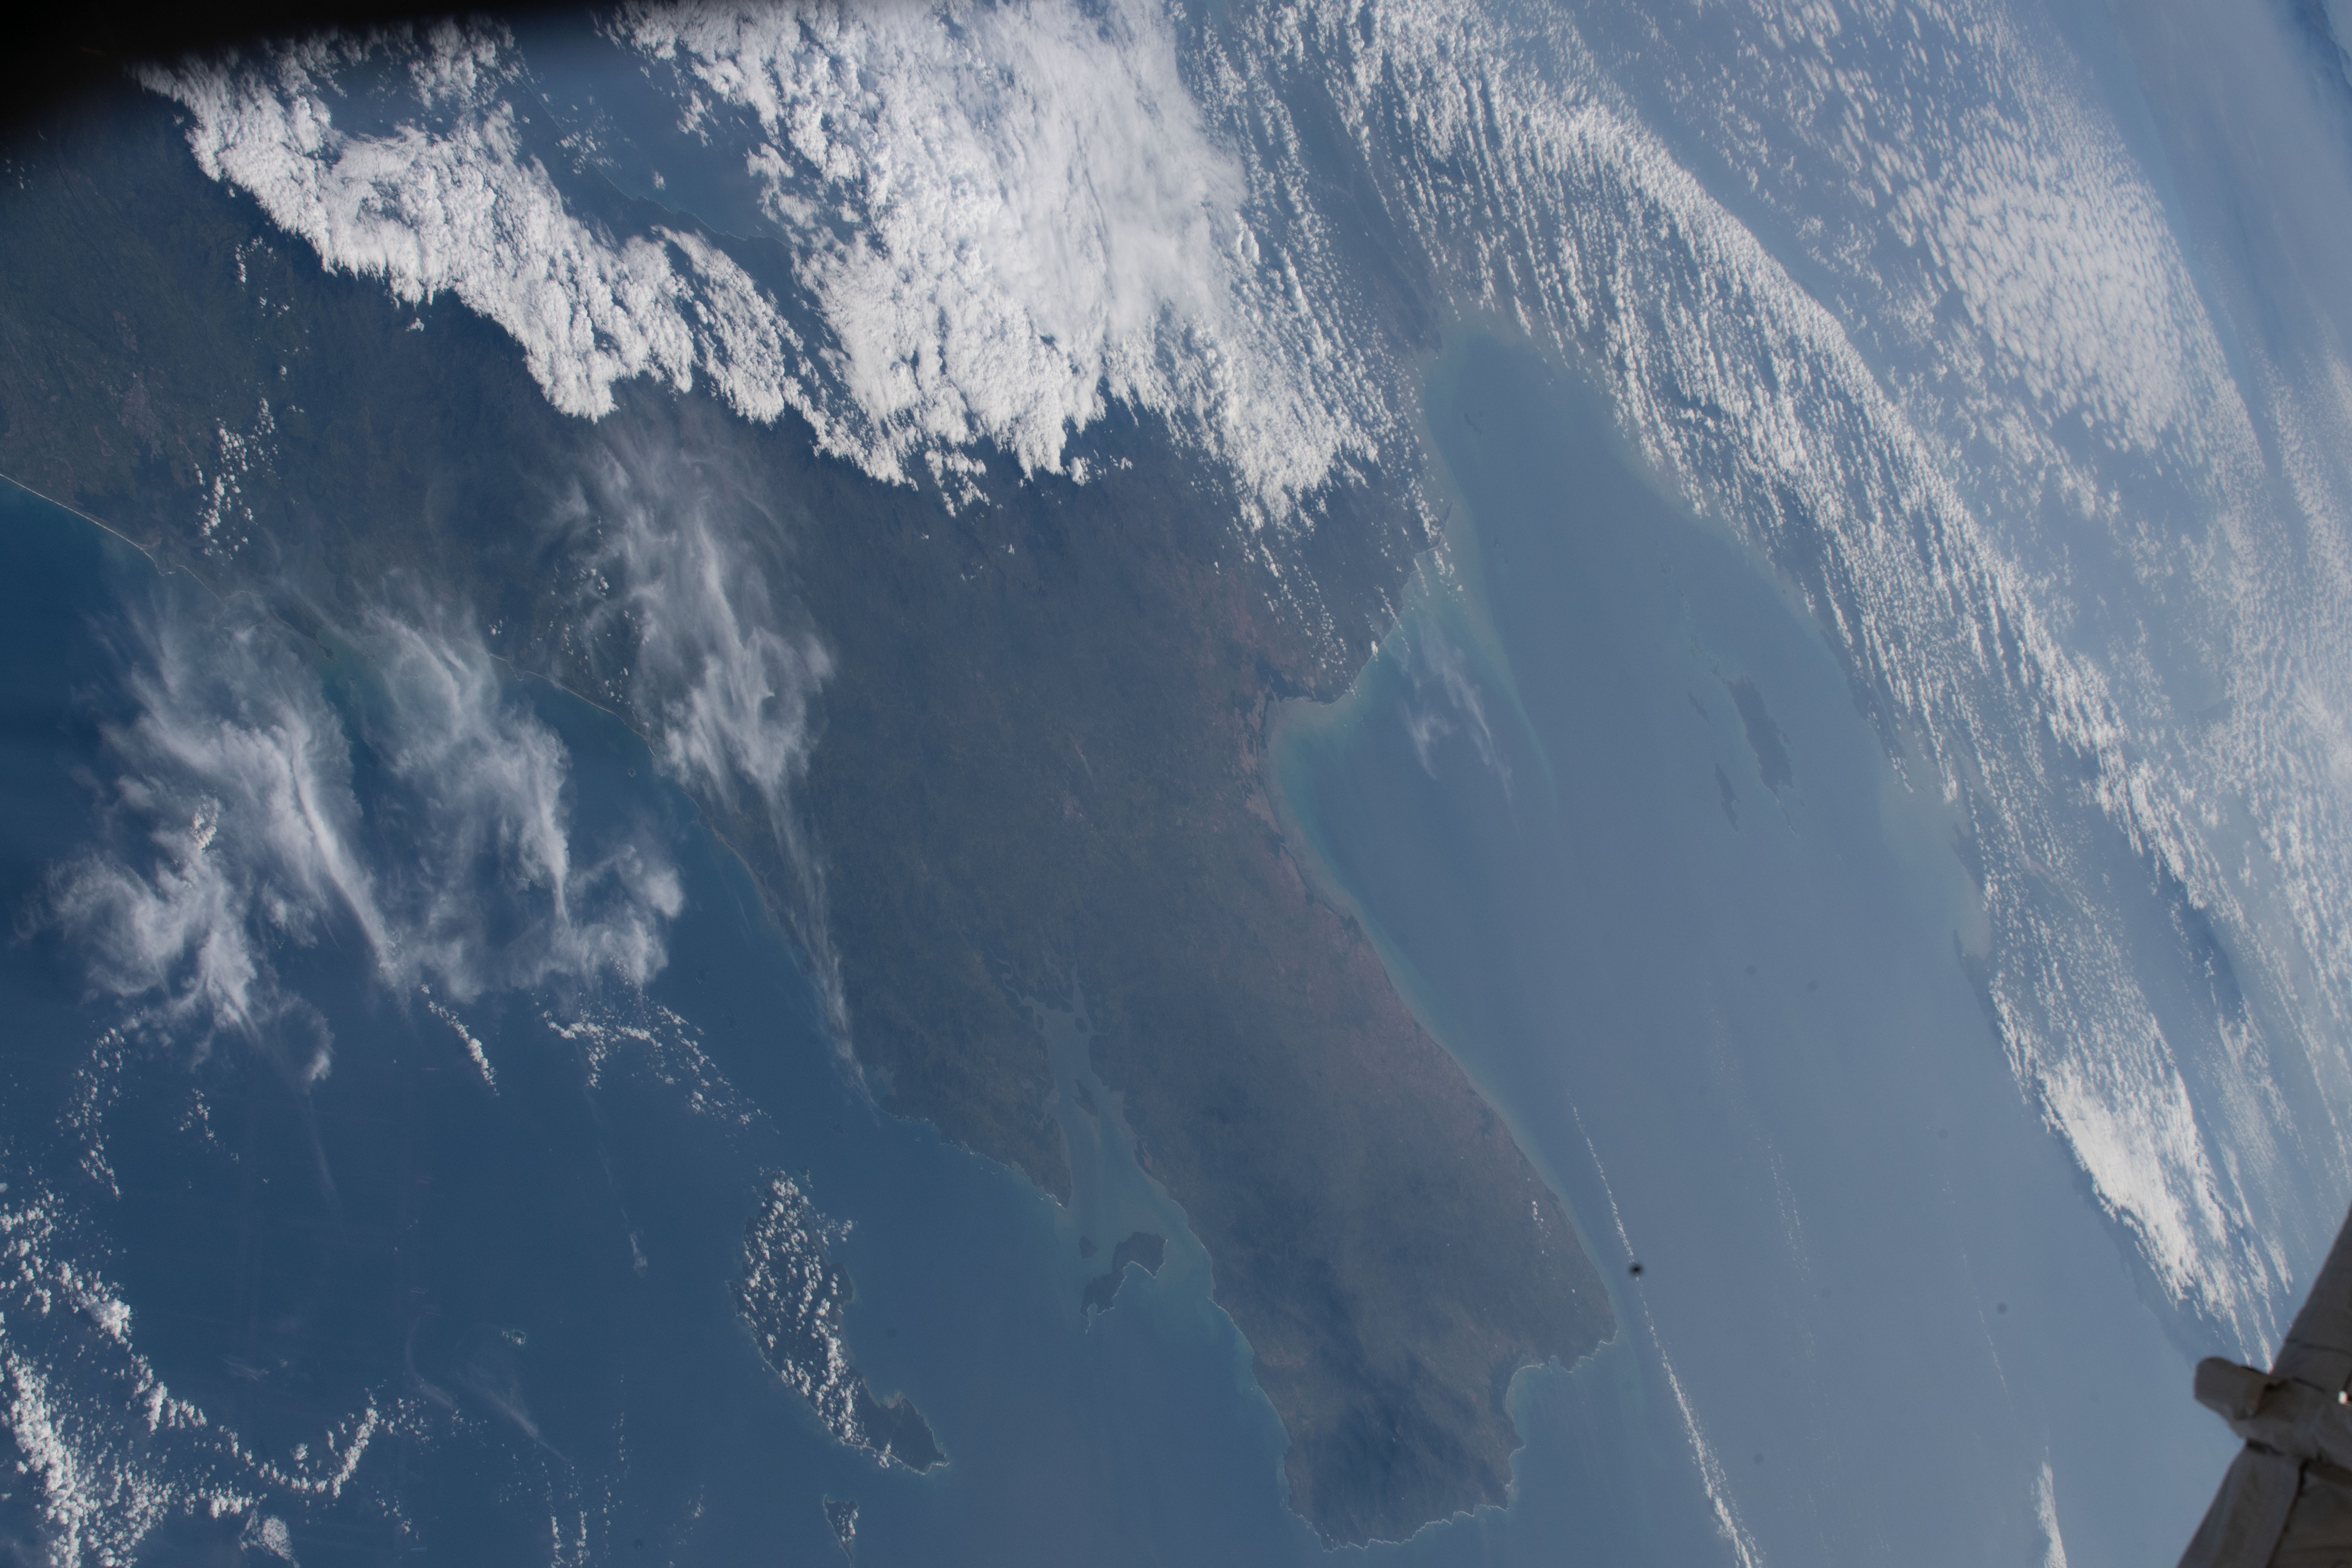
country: PANAMA
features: GULF OF PARITA, COIBA ISLAND
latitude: 8.2
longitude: -80.6
